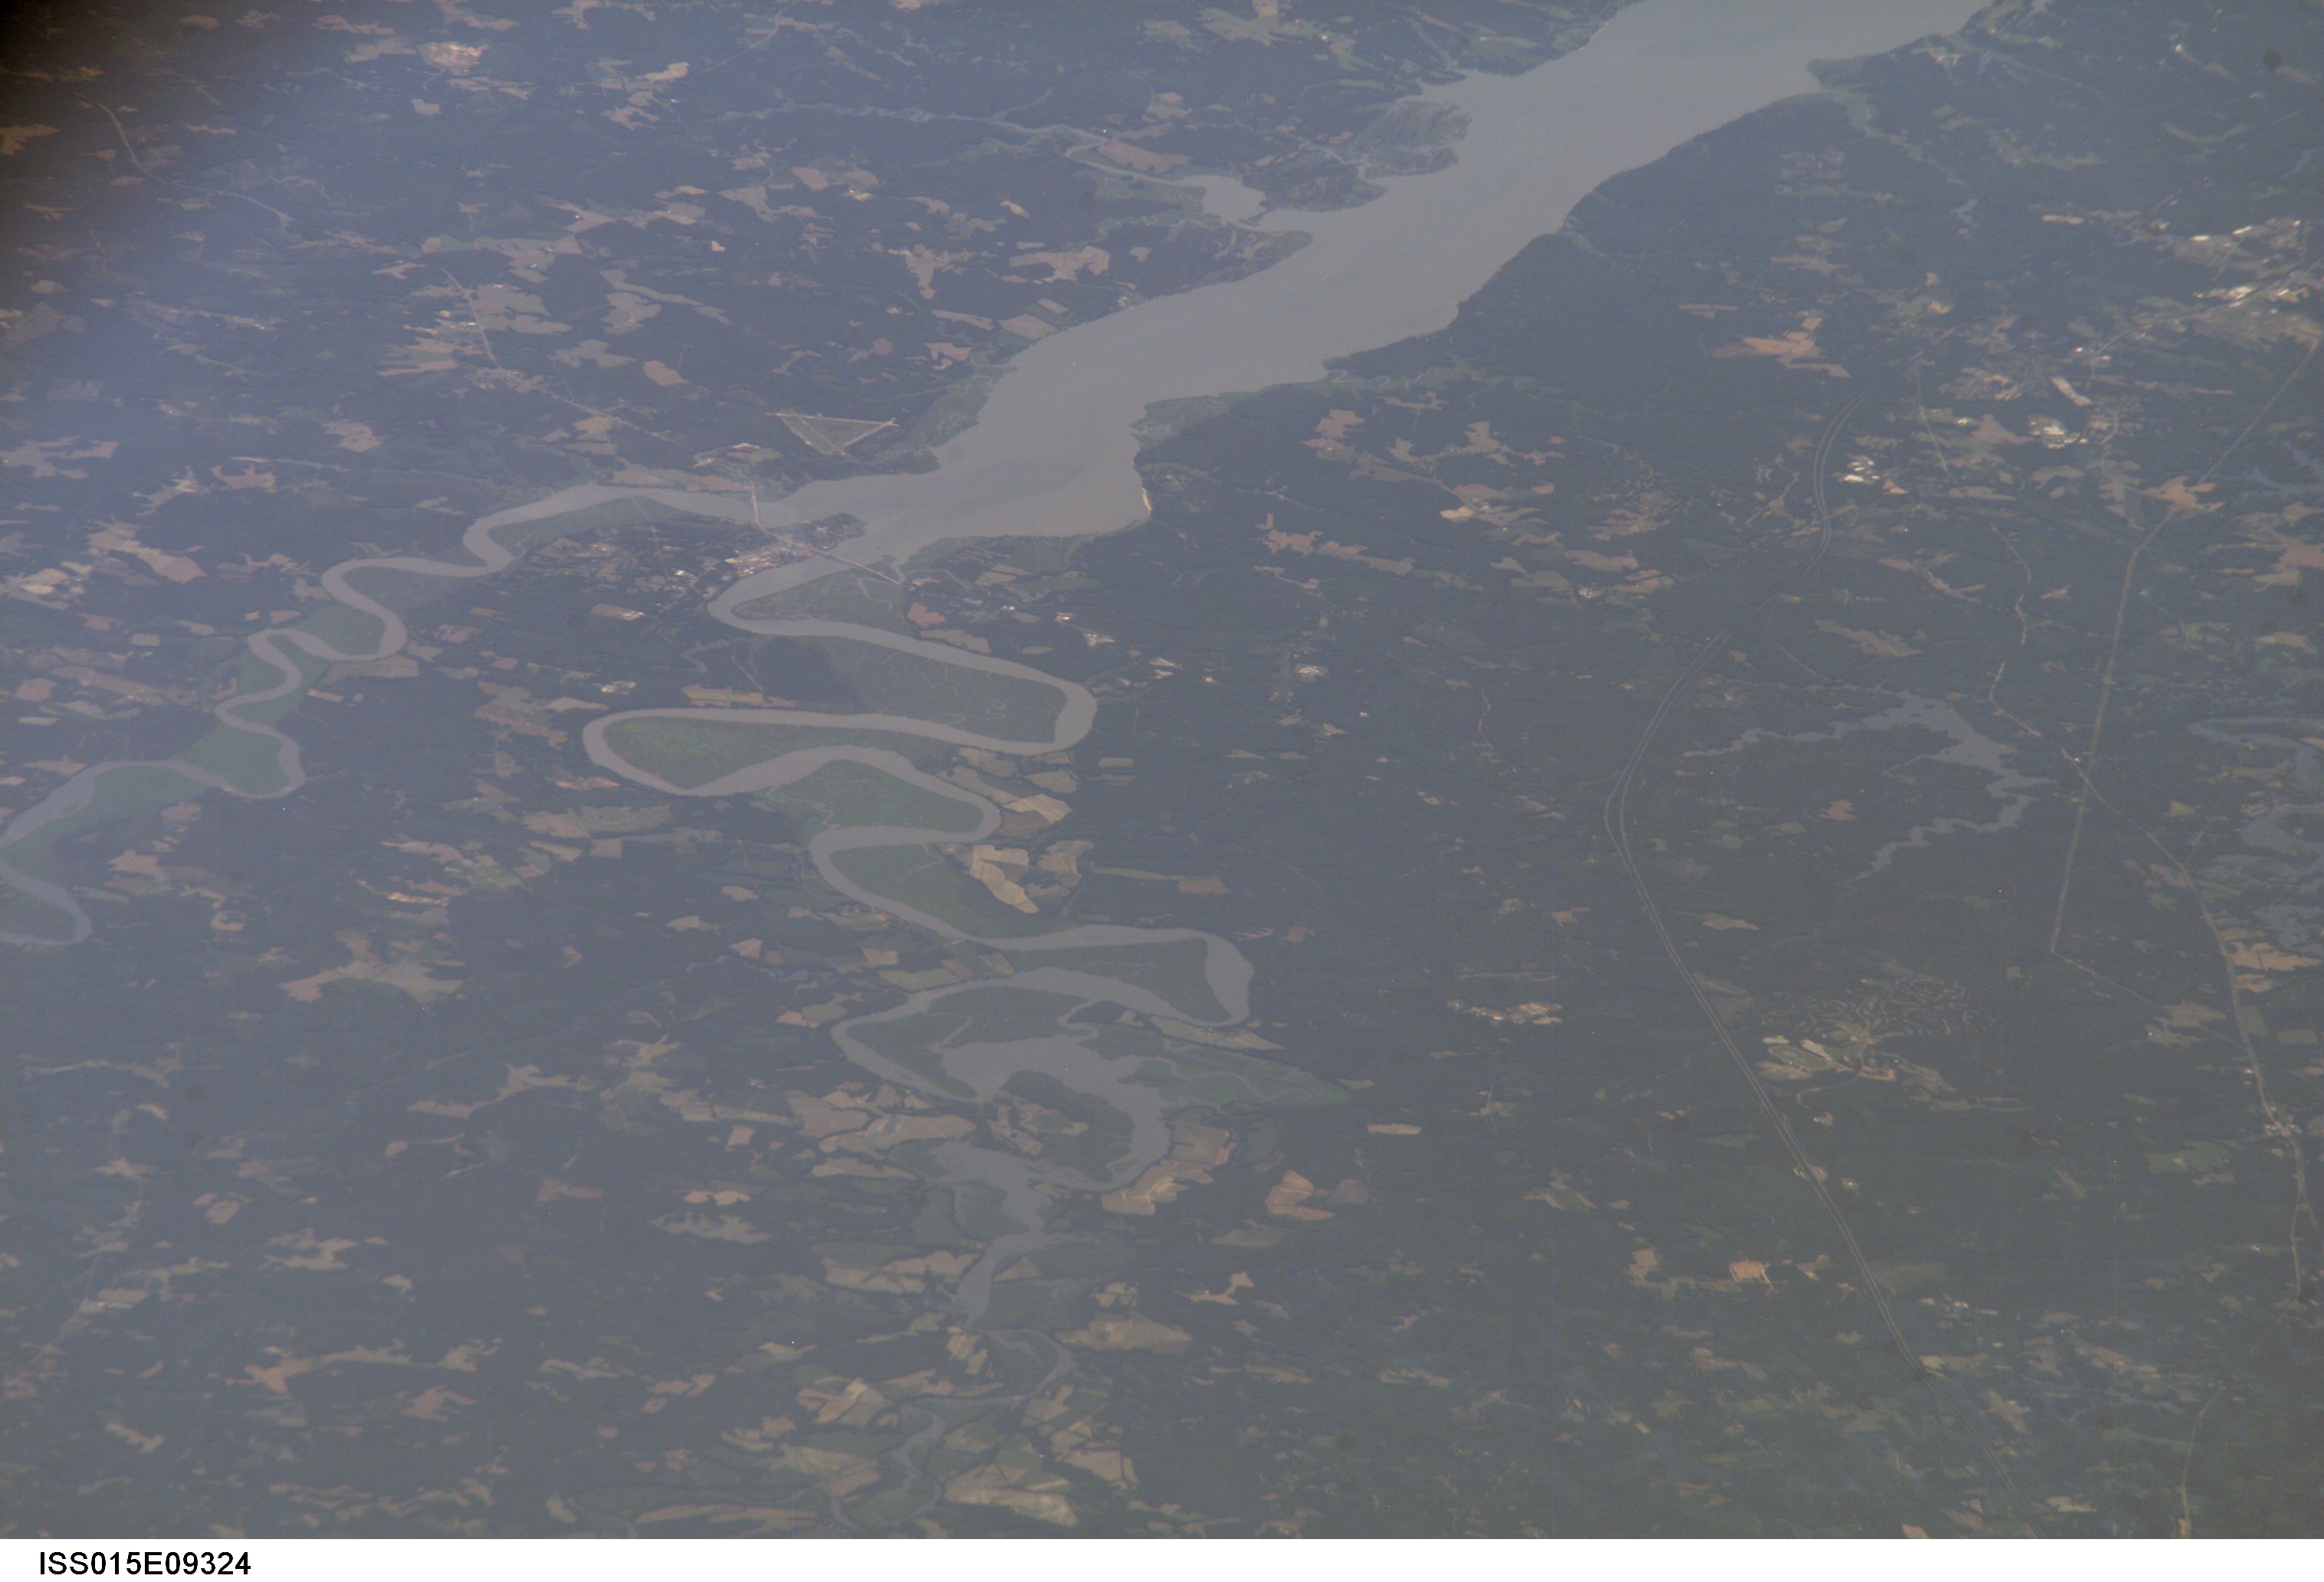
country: USA-VIRGINIA
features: YORK RIVER, WEST POINT, FOREST
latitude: 37.5
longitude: -76.8
